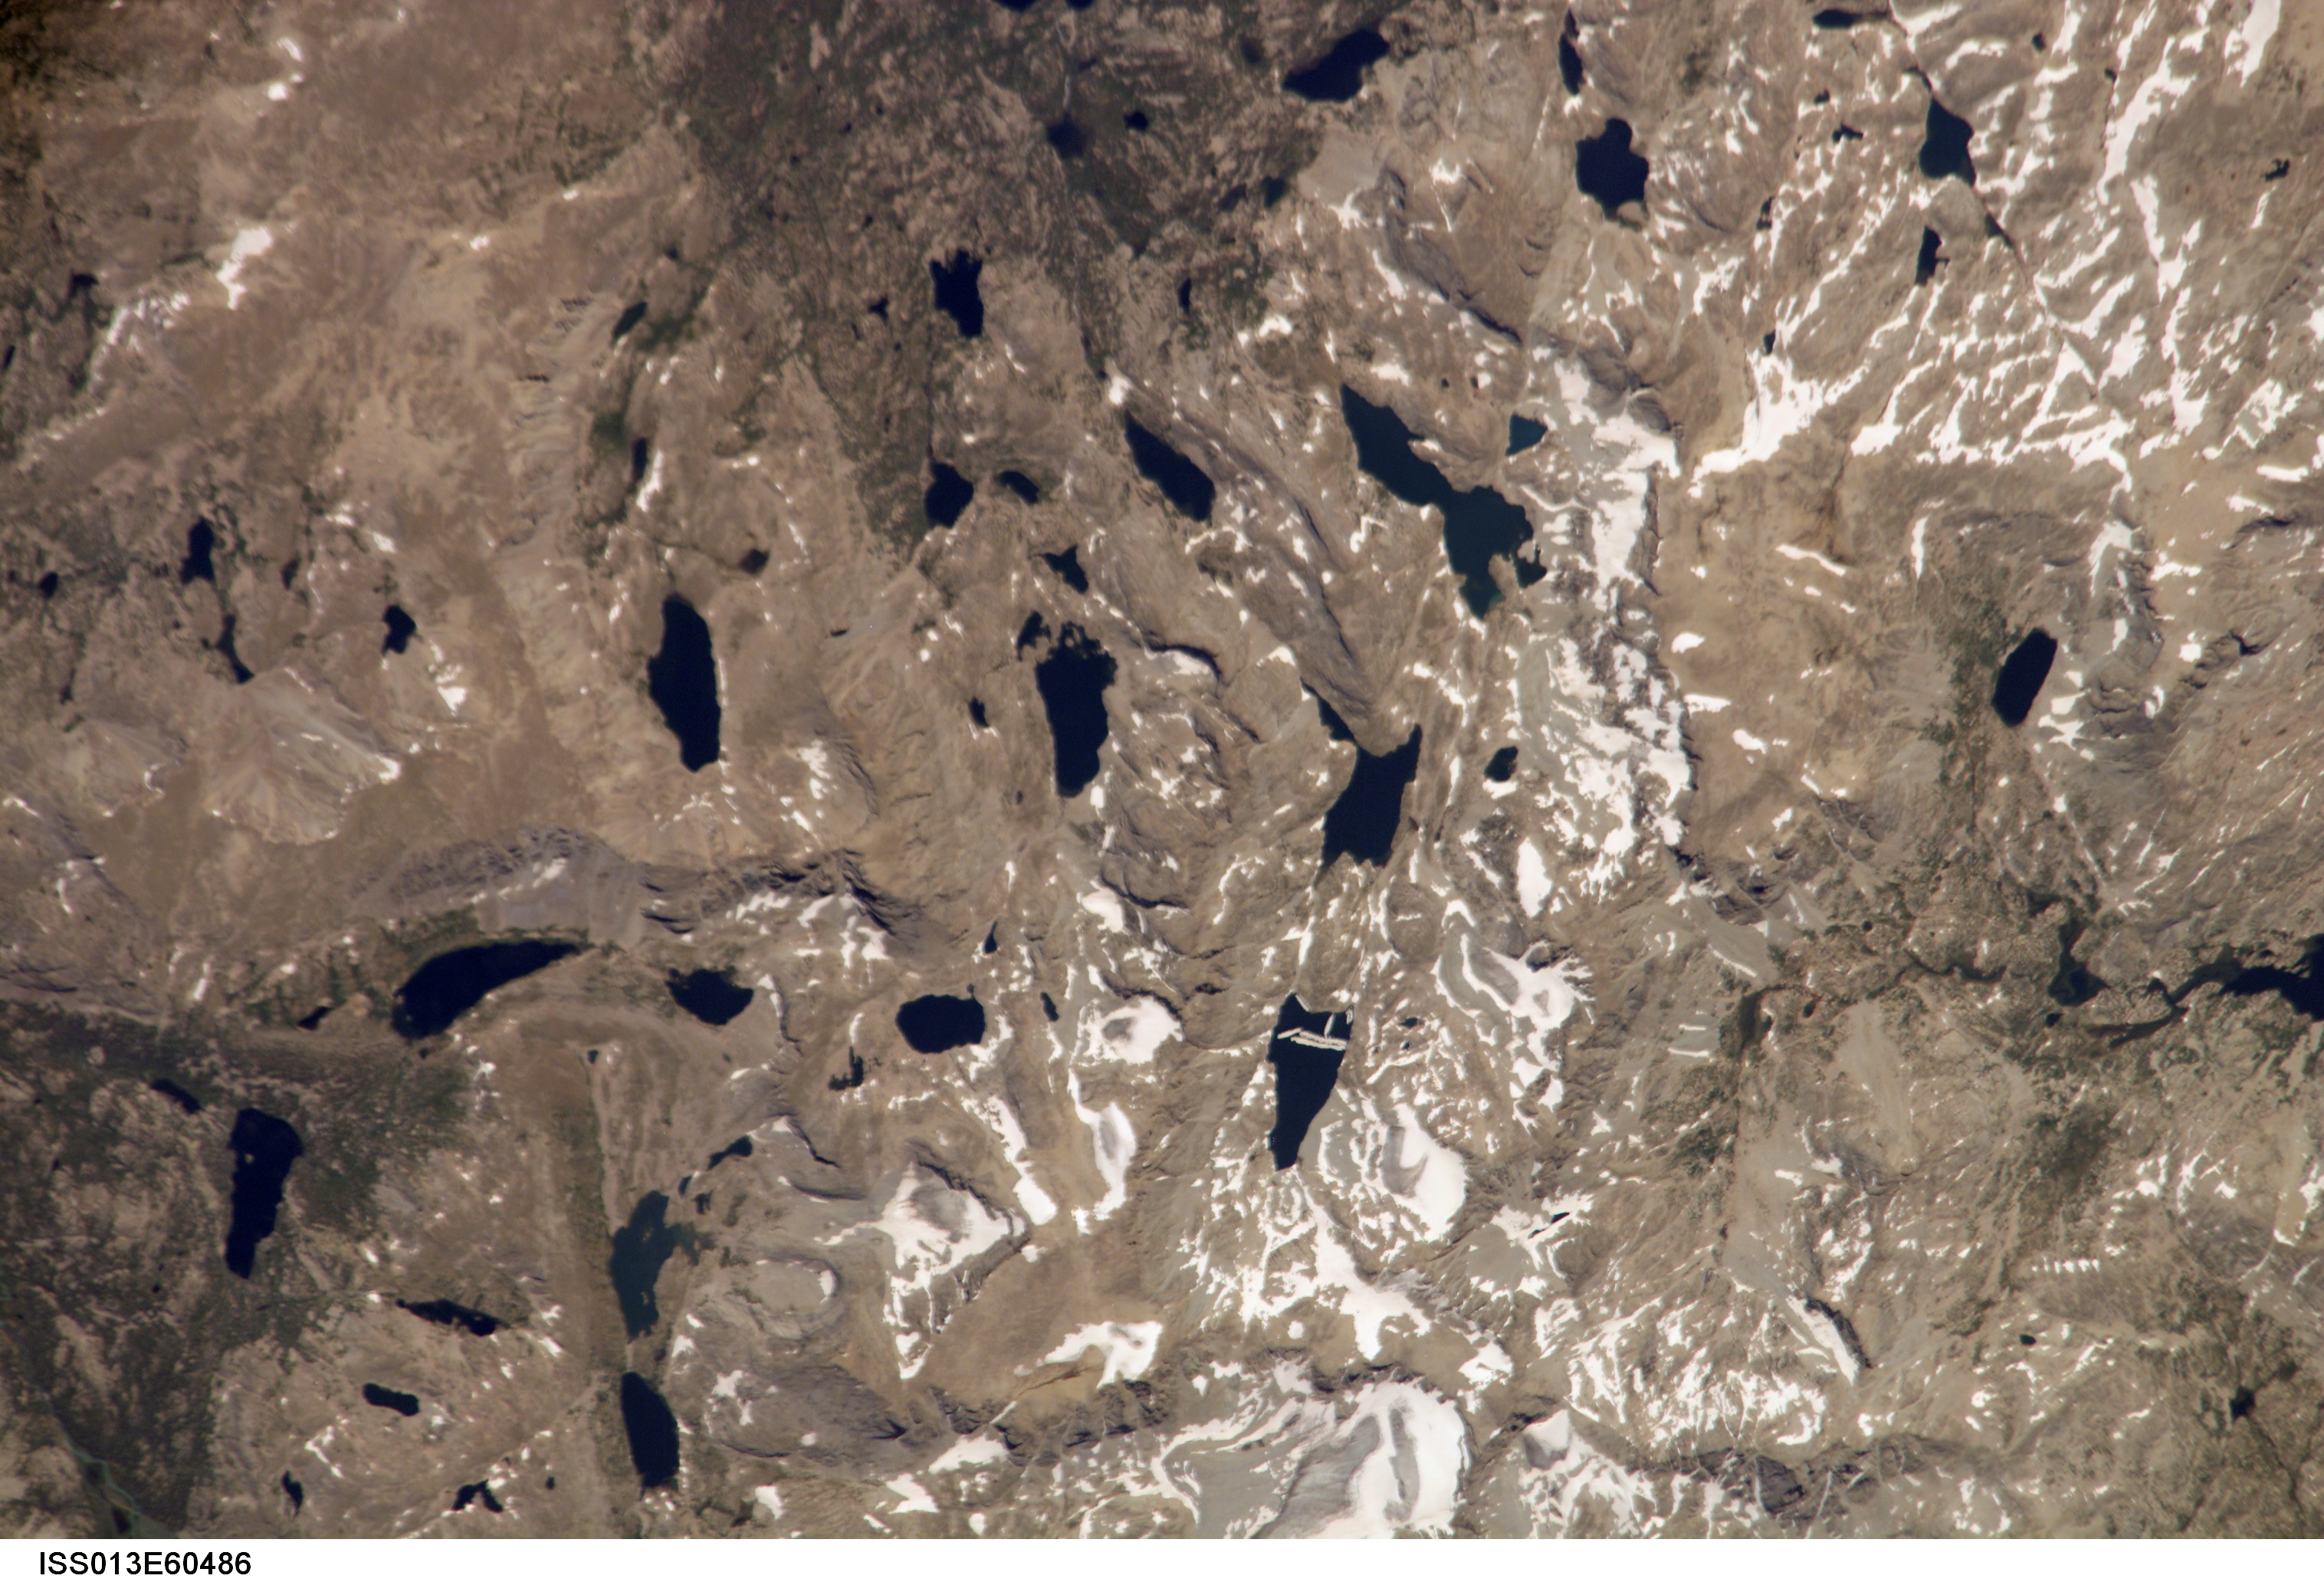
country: USA-WYOMING
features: WIND RIVER RA., SMALL LAKES
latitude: 43.1
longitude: -109.5
